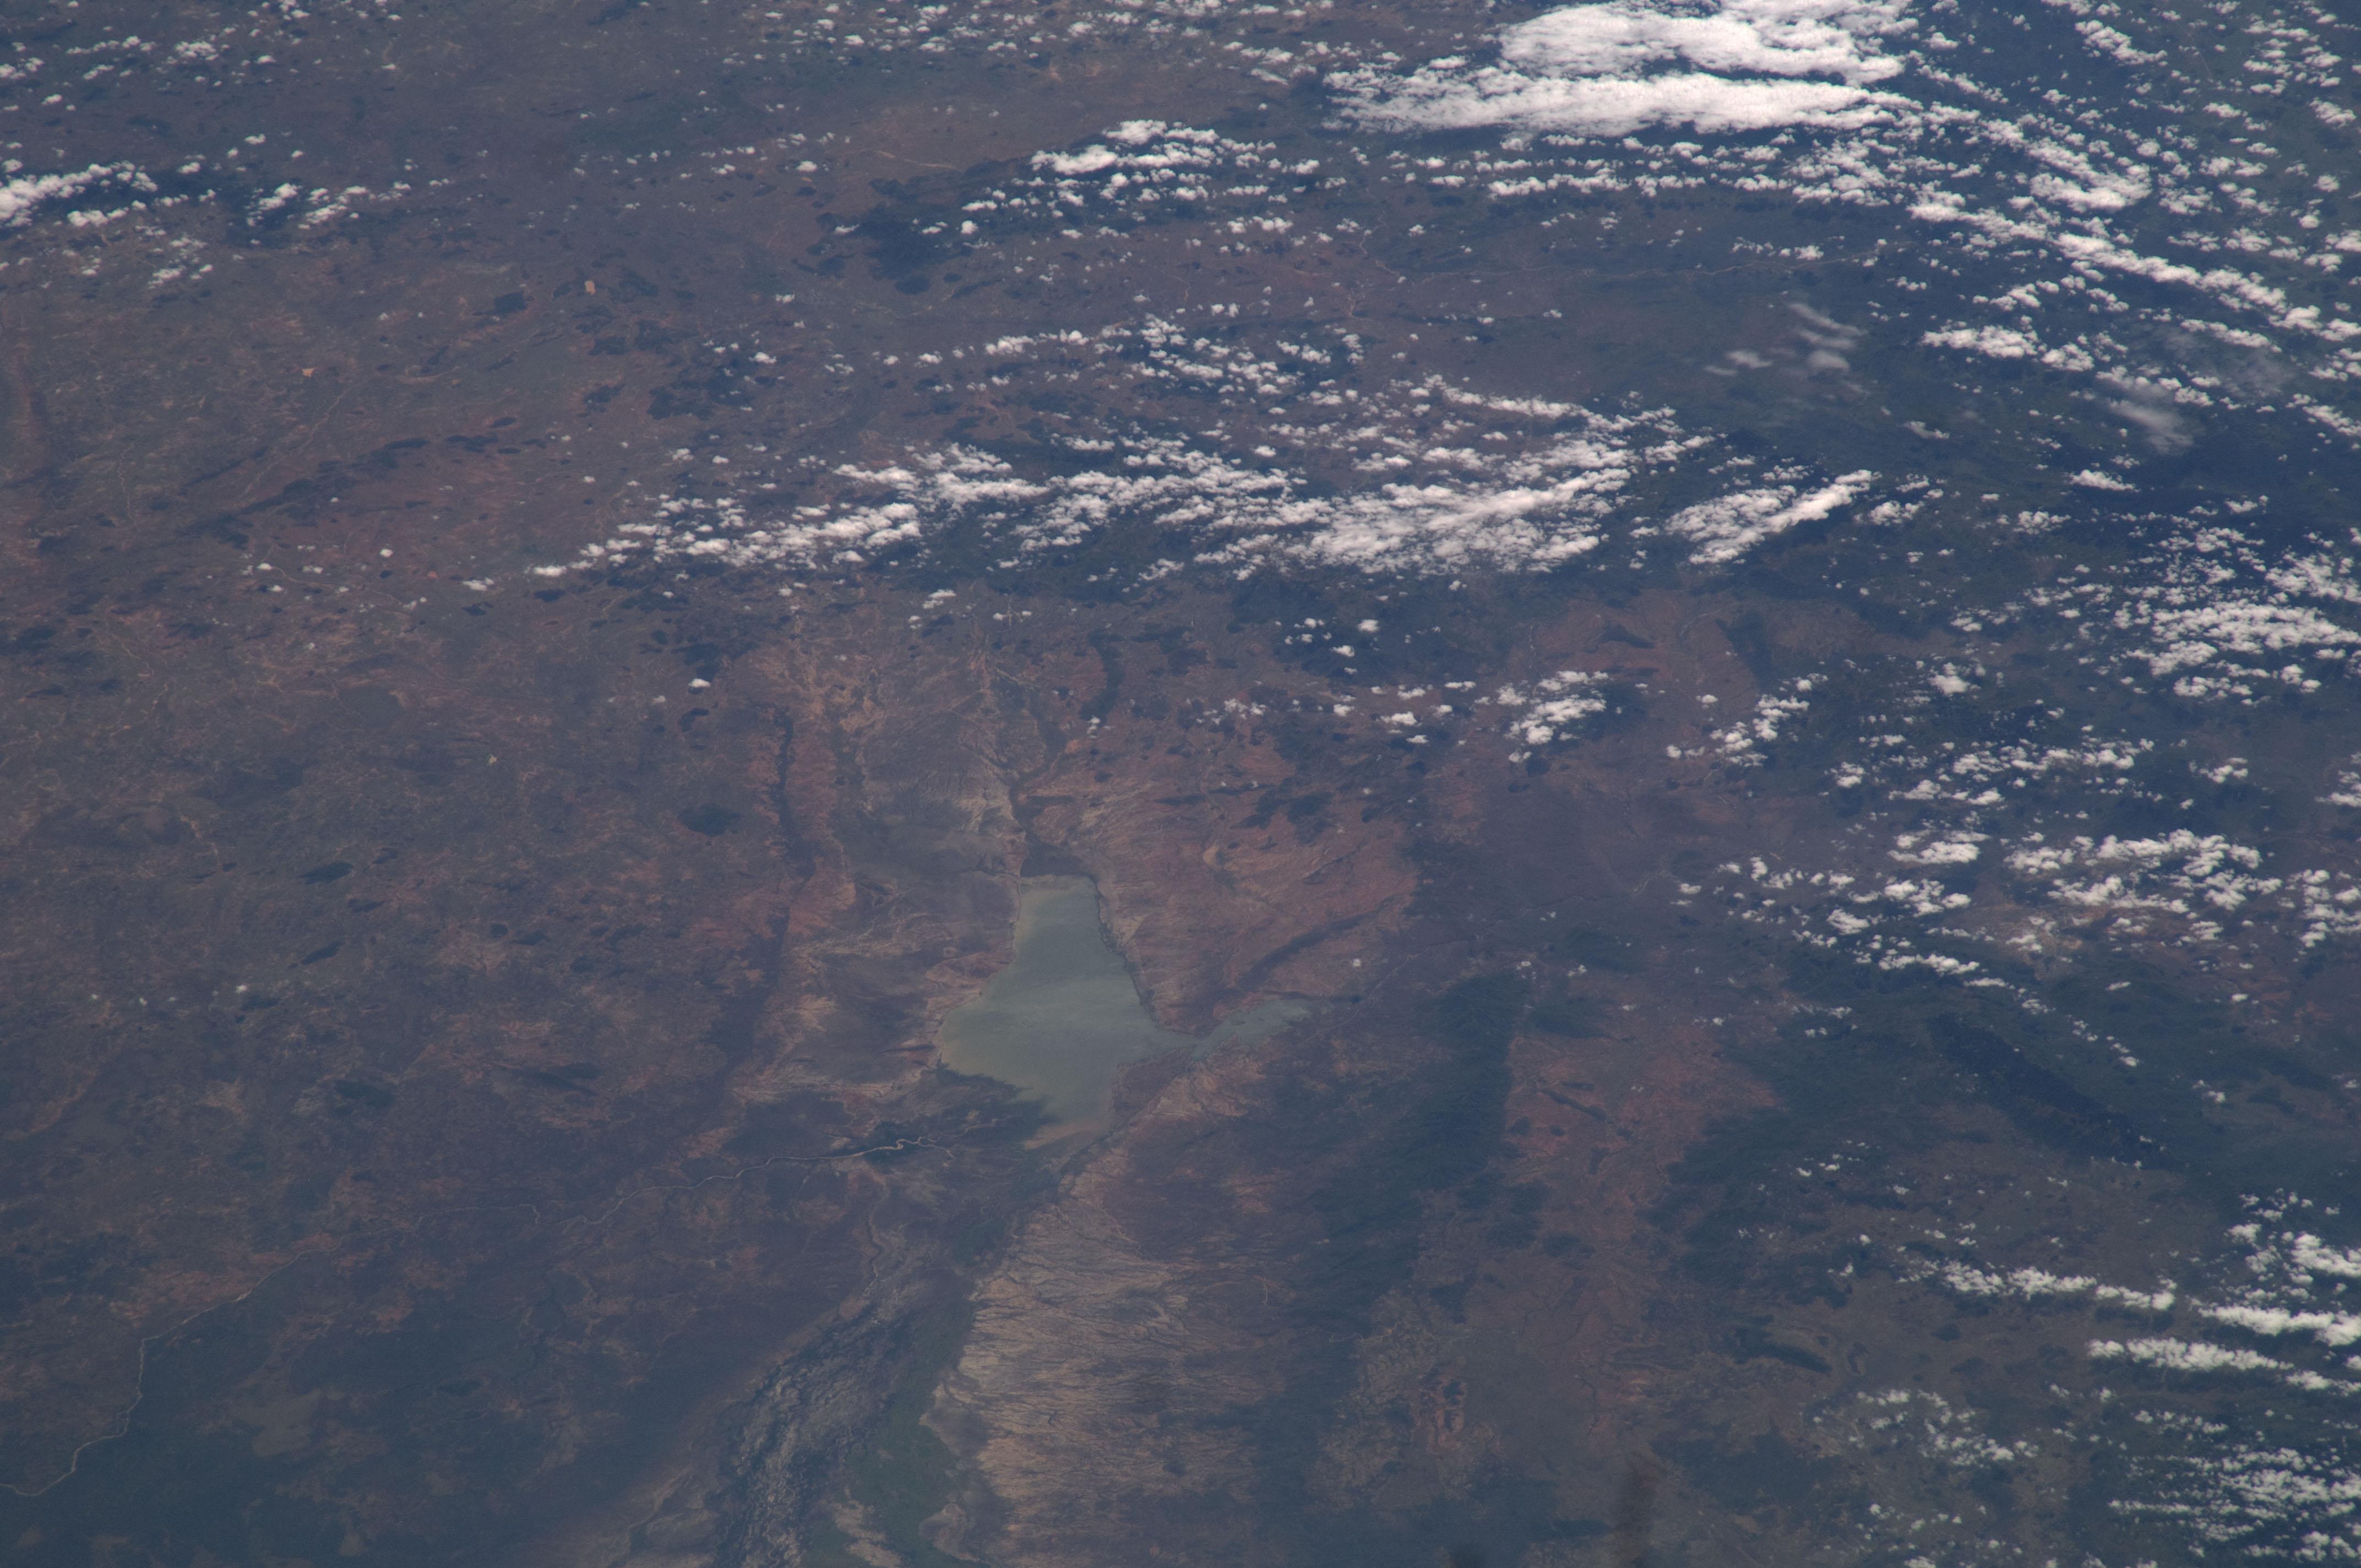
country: TANZANIA
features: MTERA RESERVOIR, GREAT RUAHA R. V., FOR., MTS., DRAINAGE
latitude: -6.8
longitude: 36.1
